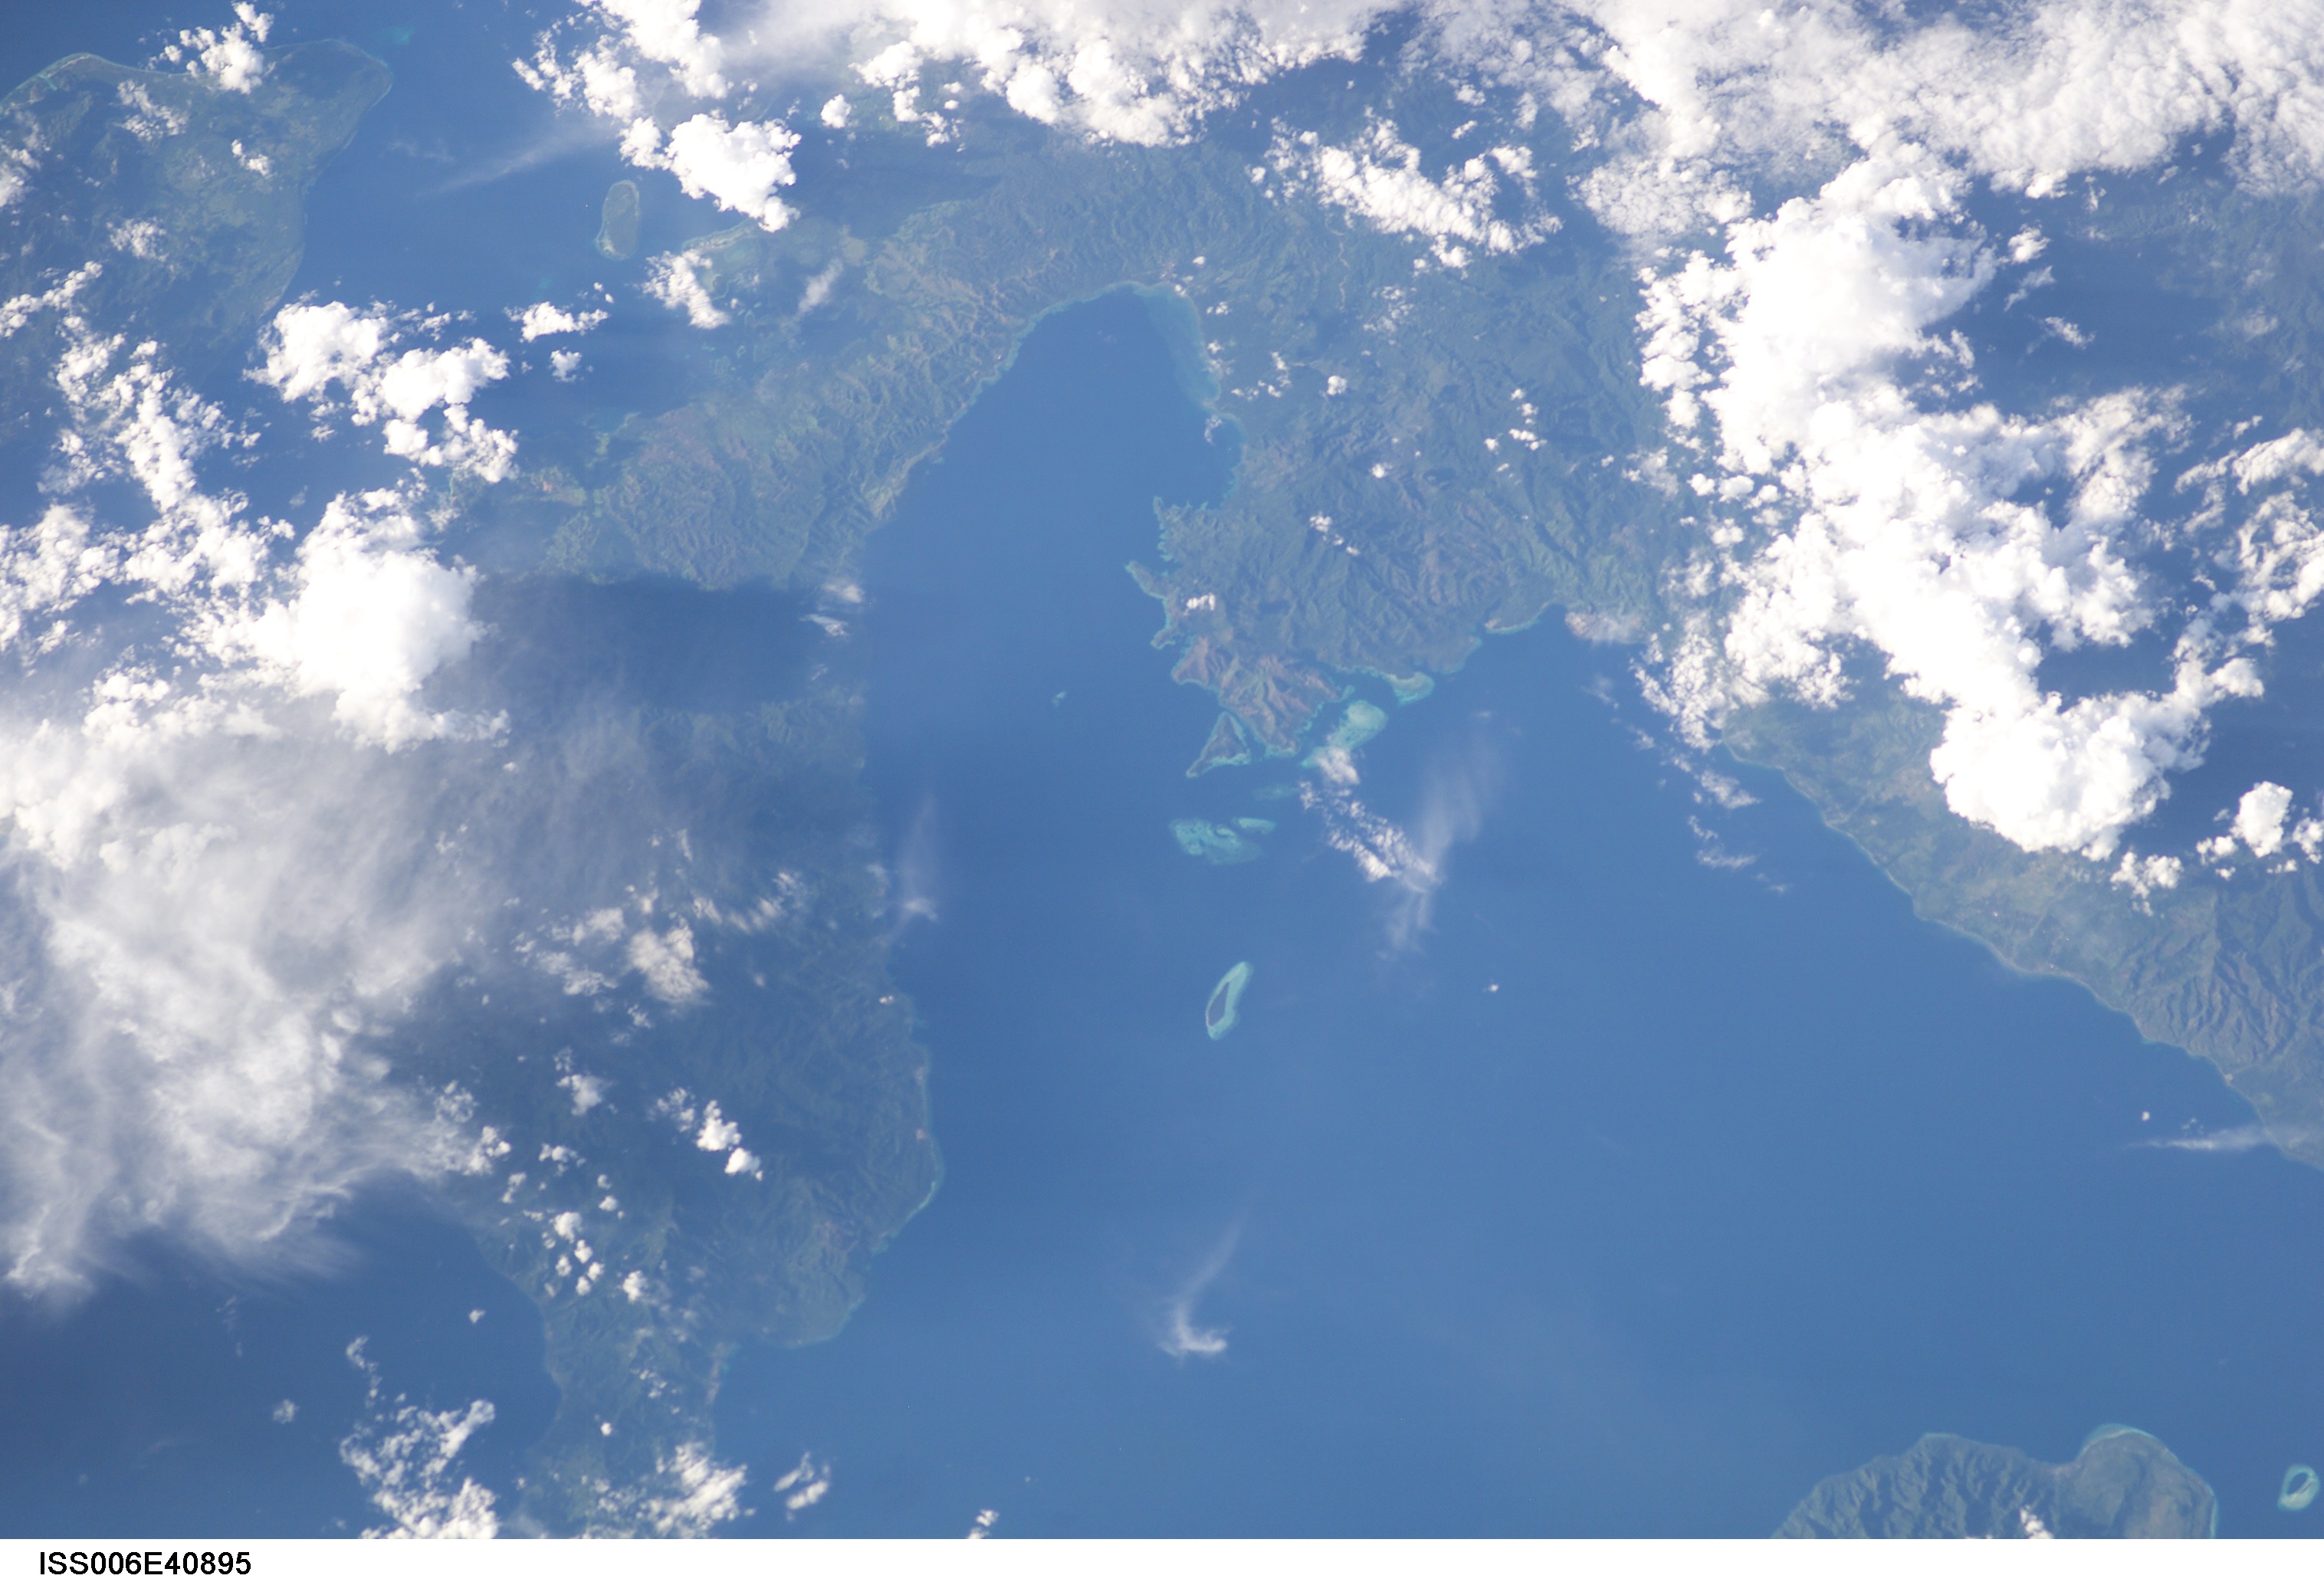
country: INDONESIA
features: PIRU BAY, KASA ISLAND
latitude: -3.0
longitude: 128.0
